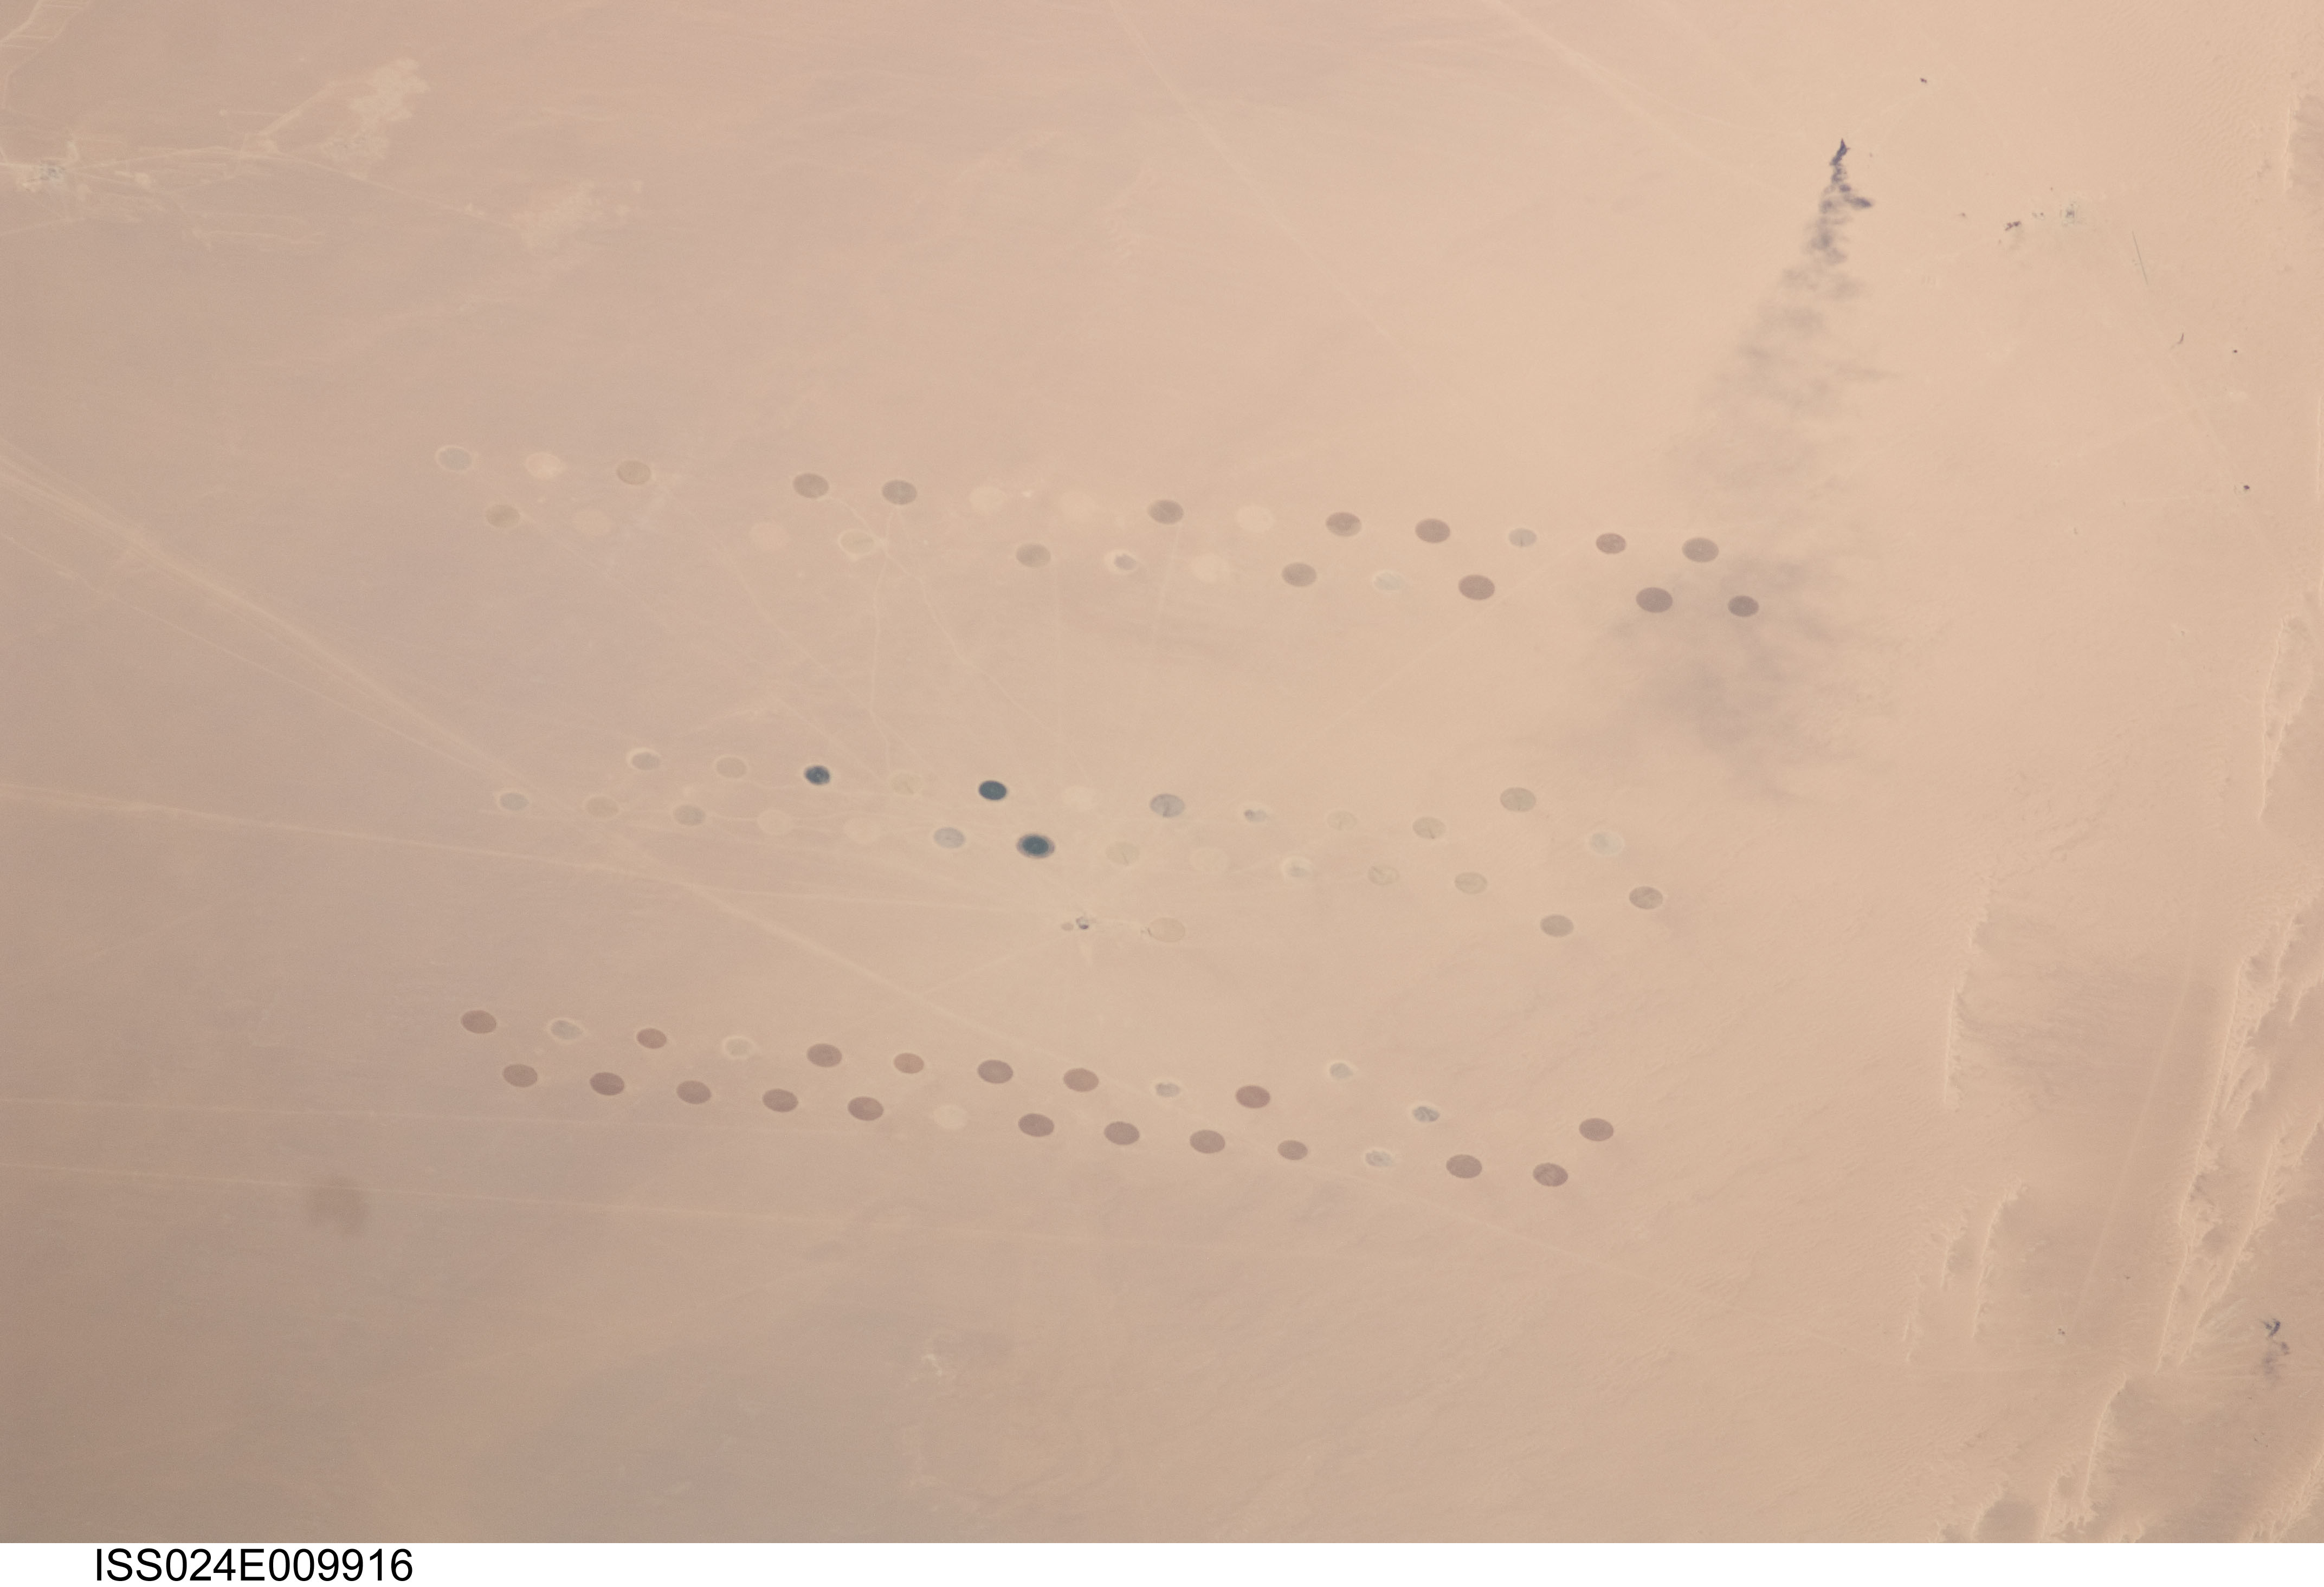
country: LIBYA
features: LIBYAN DESERT, SARIR, AGR.
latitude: 27.8
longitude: 22.0
